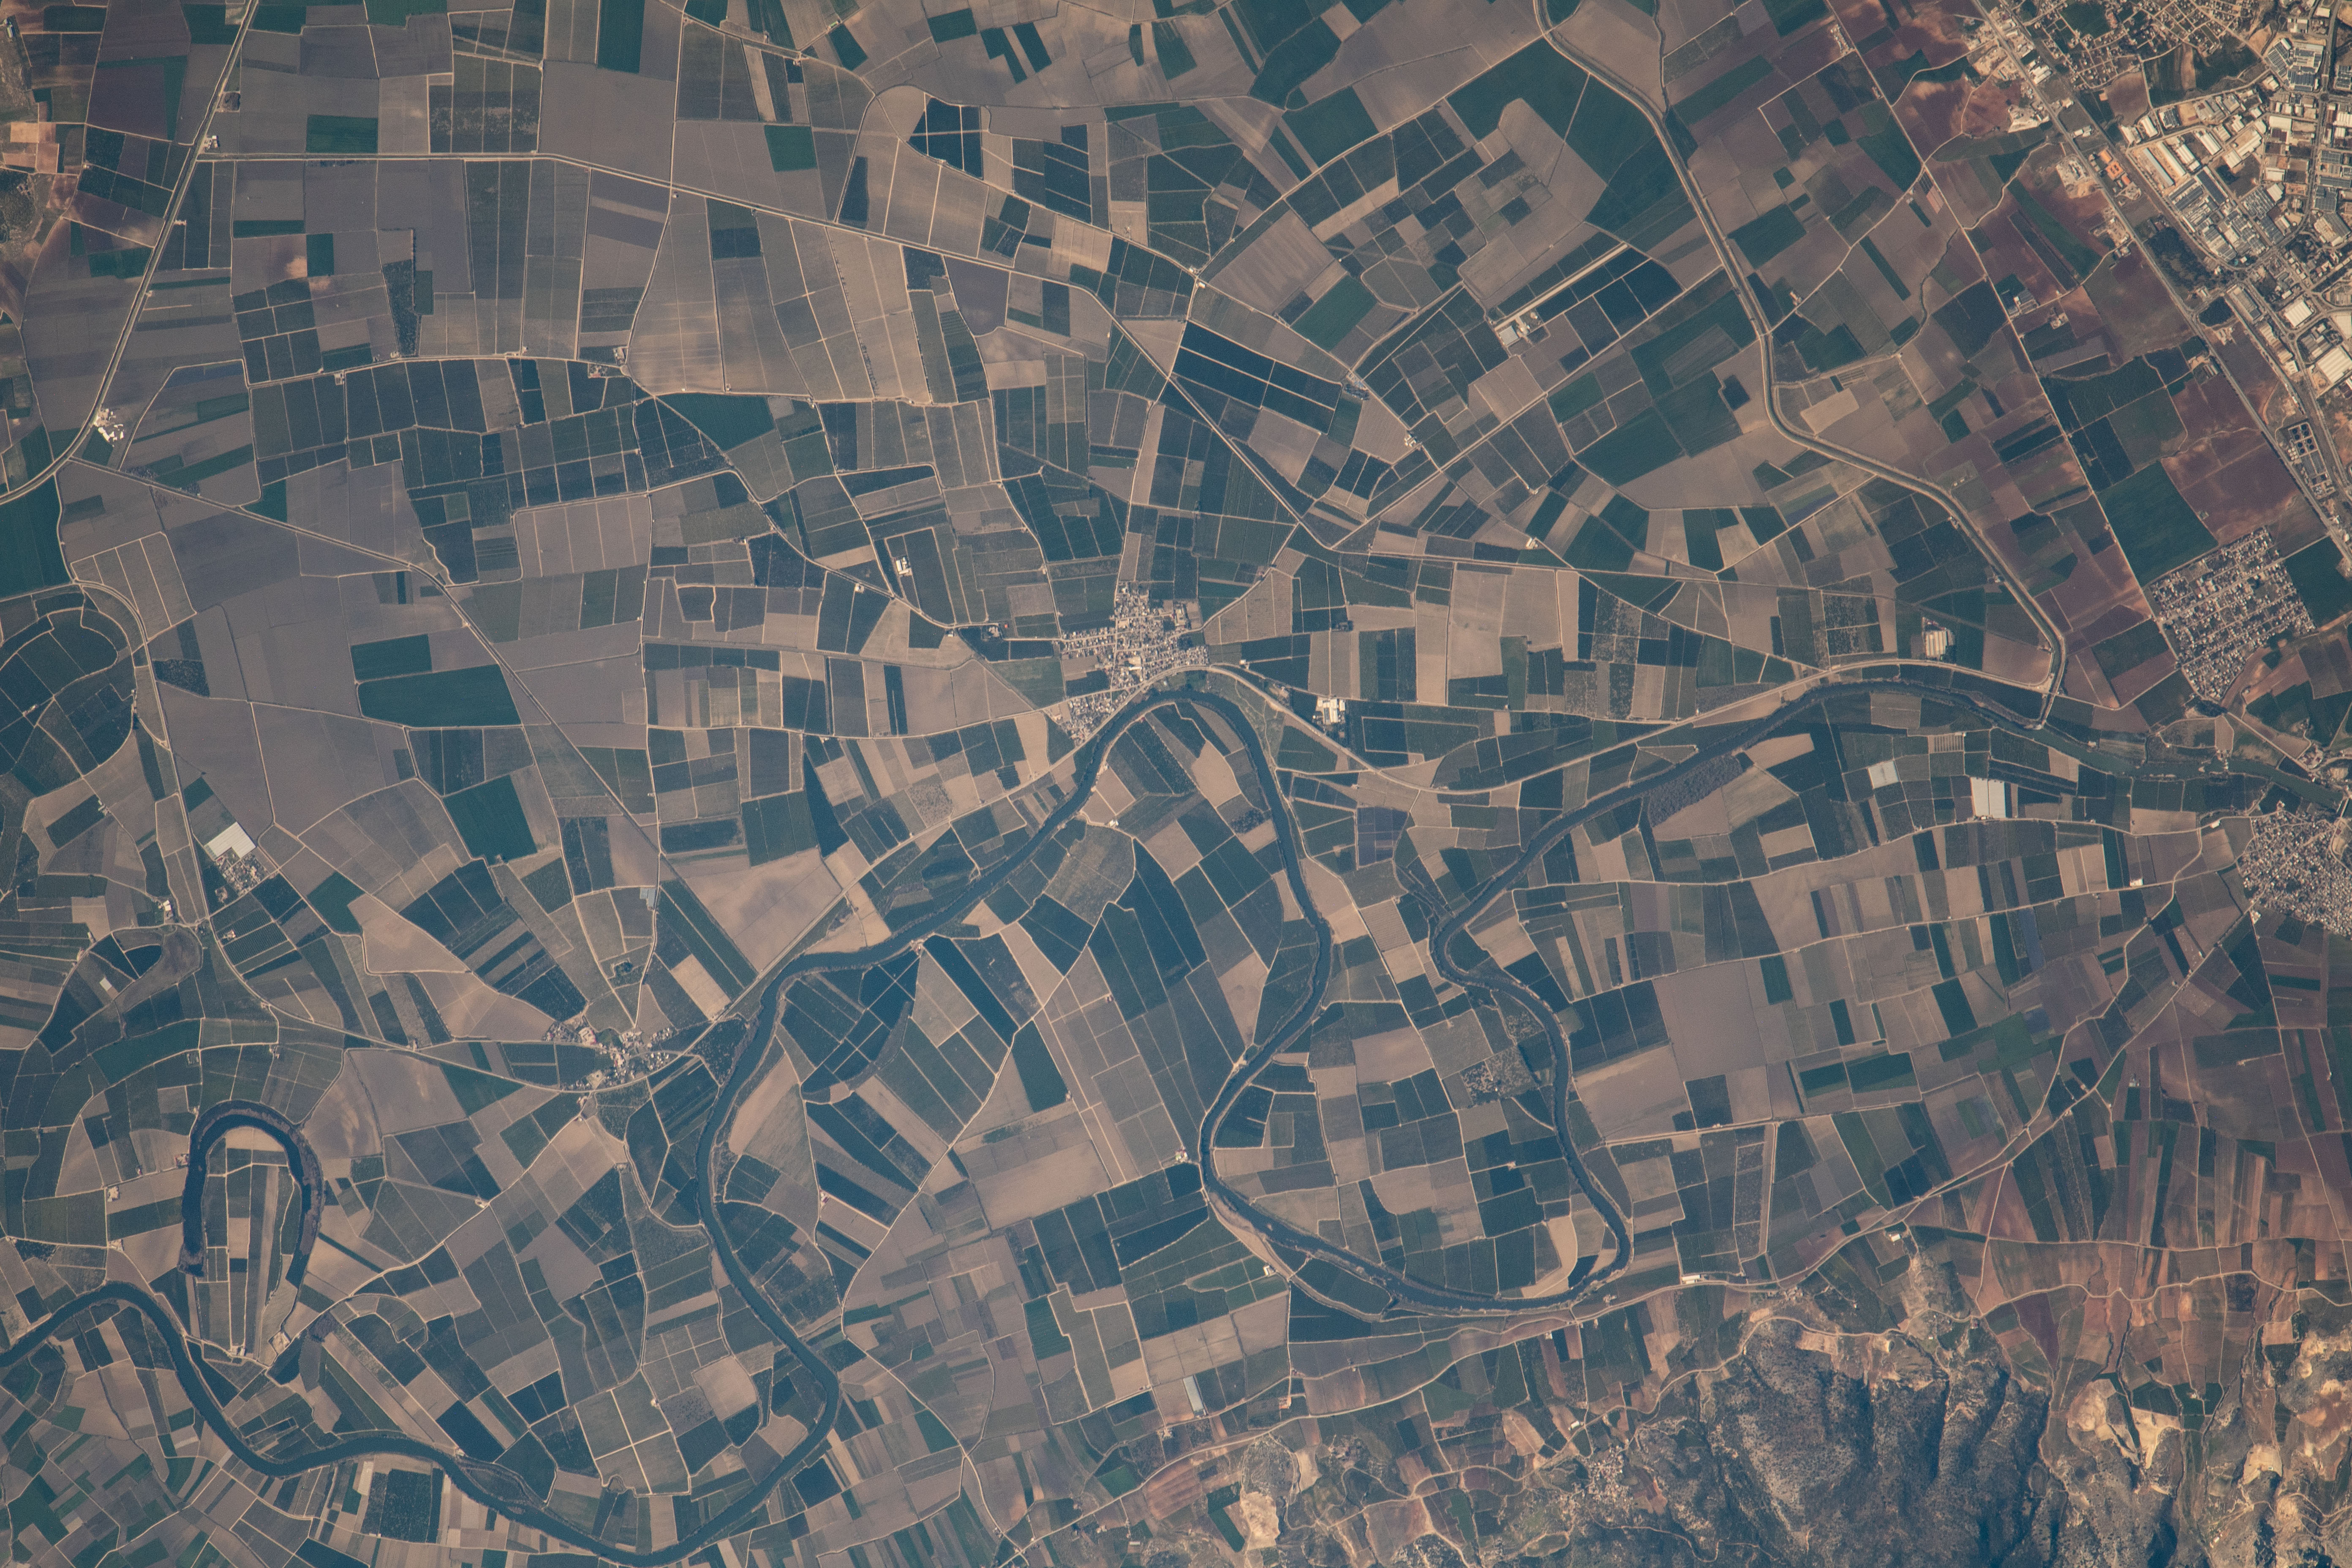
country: TURKEY
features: ABDIOGLU CUMHURIYET, CEYHAN RIVER
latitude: 36.9
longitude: 35.6
